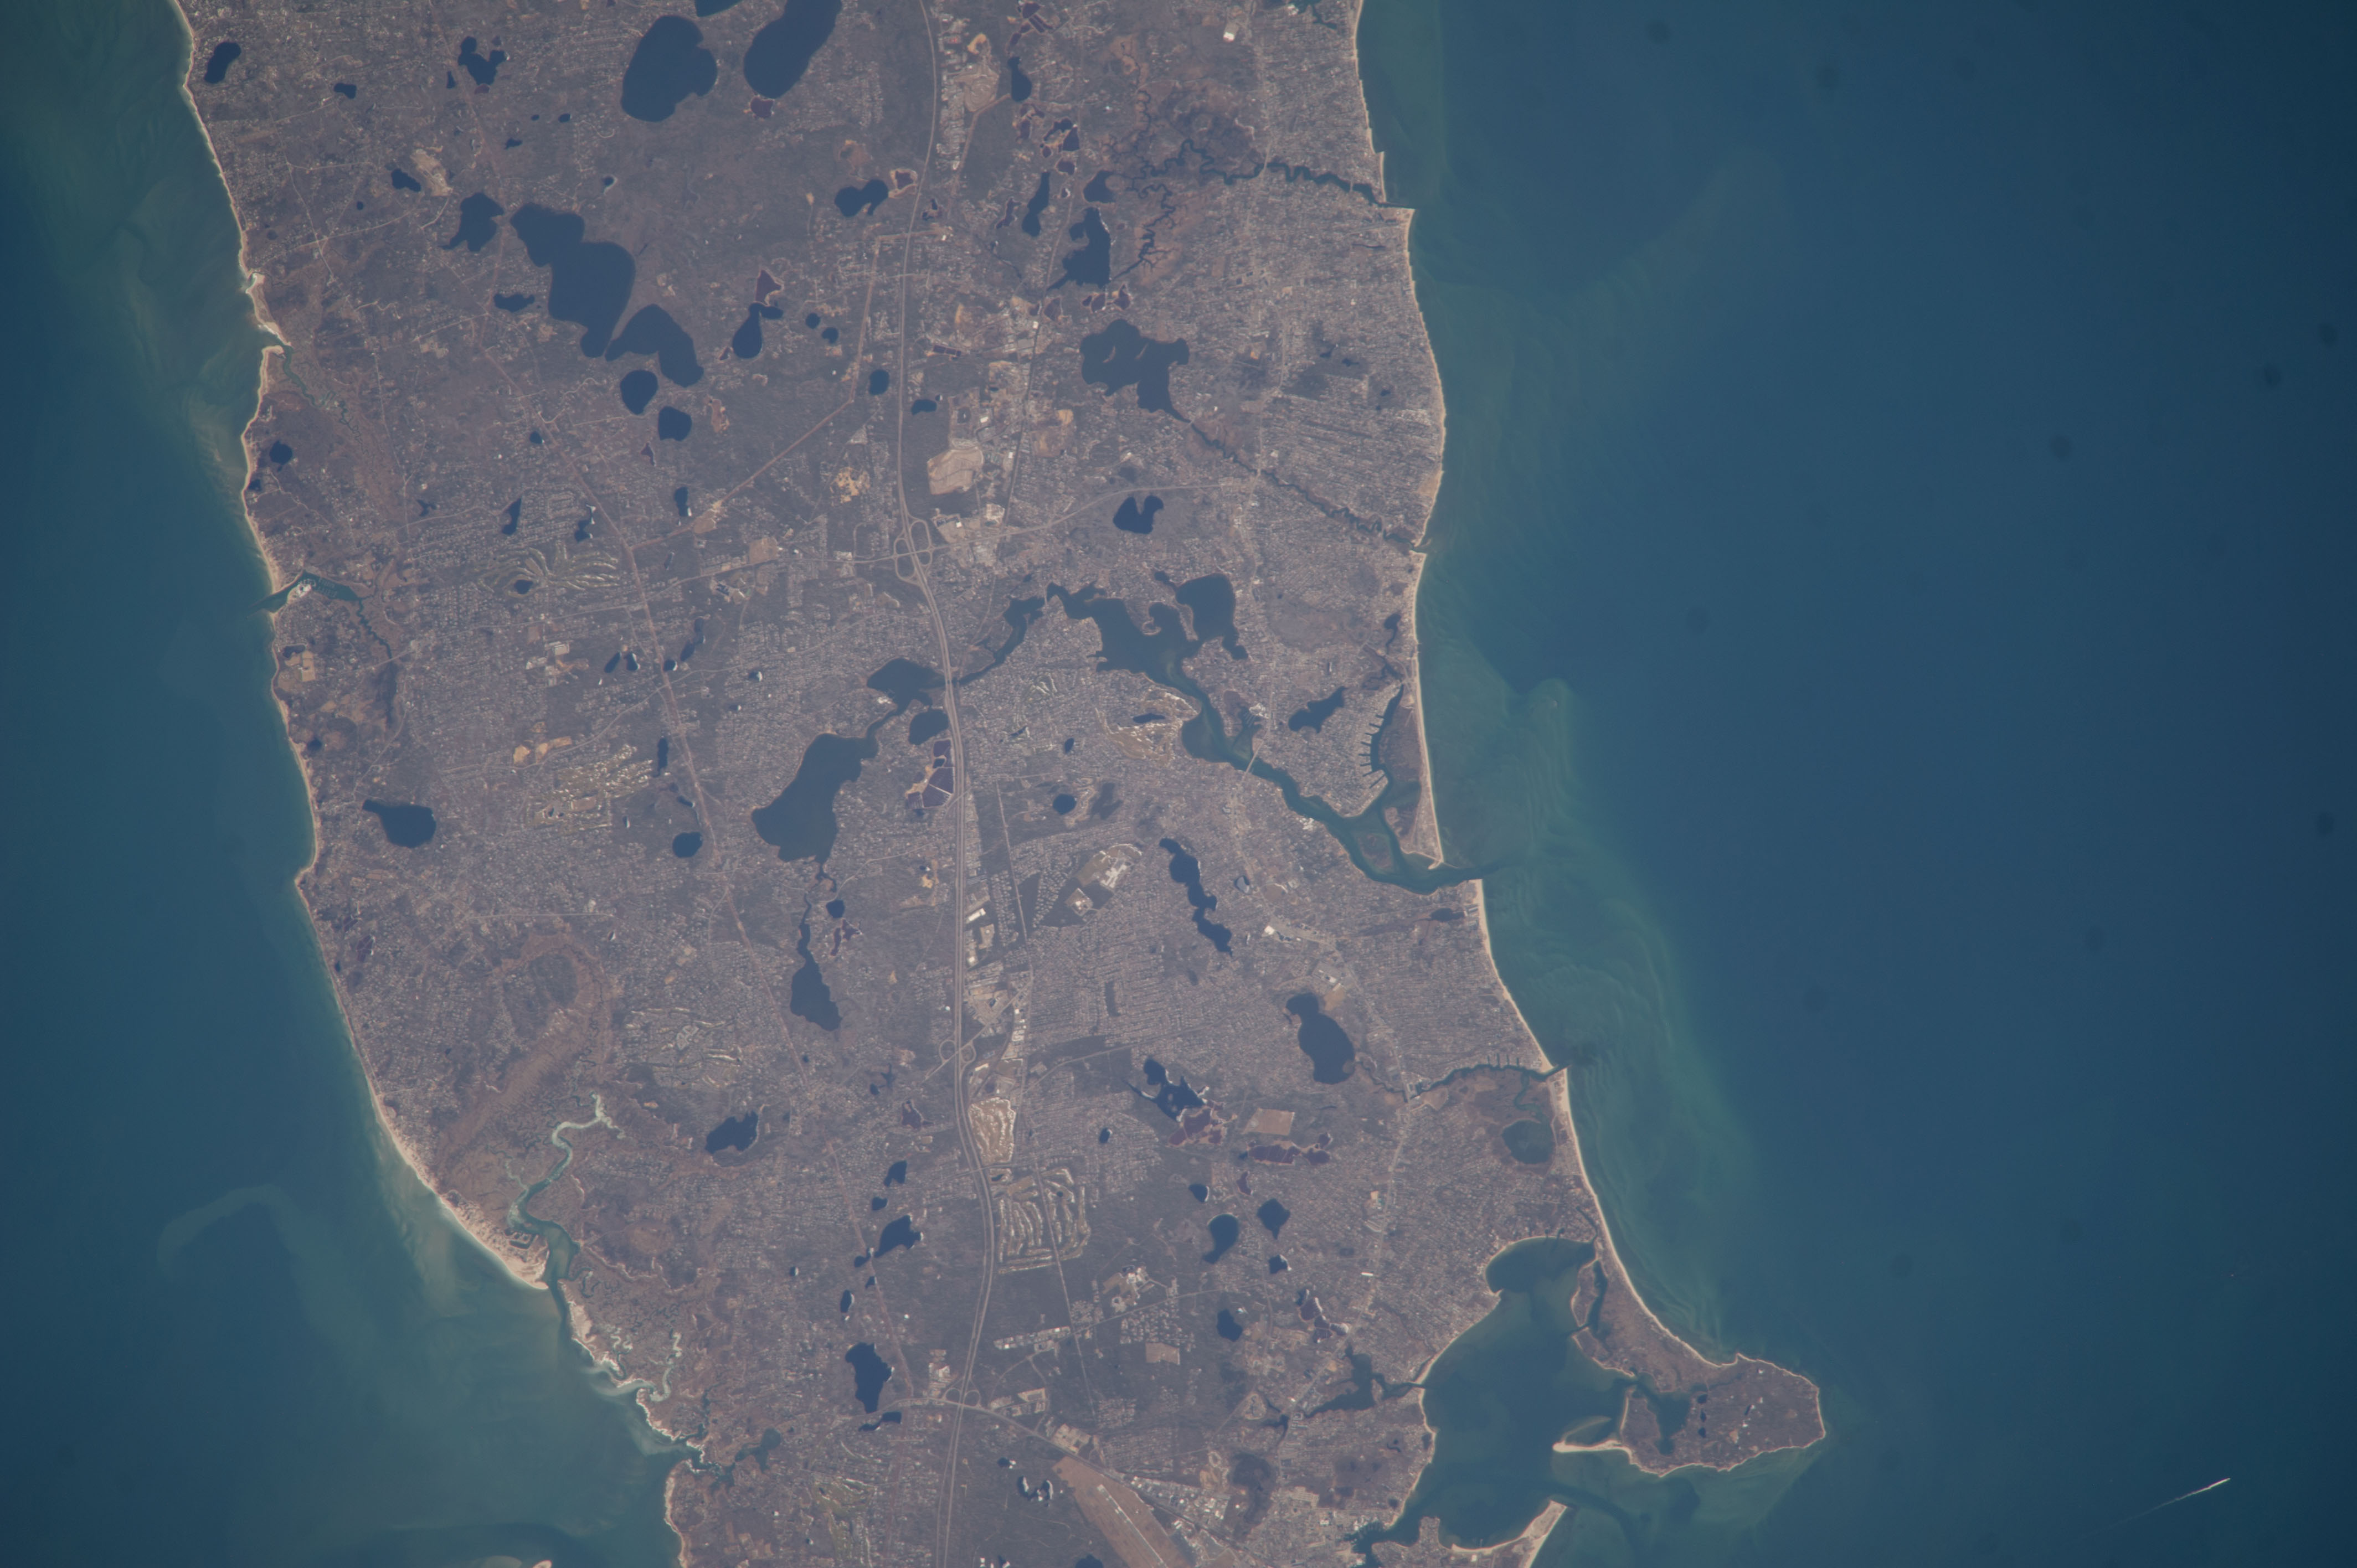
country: USA-MASSACHUSETTS
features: BASS RIVER, LEWIS BAY, BARNSTABLE MUNI APT (HYA), HYANNIS, MA 02601,NANTUCKET SOUND, CAPE COD BAY, LEWIS BAY, HYANNIS PORT, US-6, BASS RIVER, FOLLINS POND, UPPER MILLPOND, LONG POND, SEYMOUR POND, HINKLEYS POND, SCARGO LAKE,BASS RIVER, CAPE COD, MASSACHUSETTS, USA,CAPE COD, CAPE CODE BAY, E. MASSACHUSETTS, W. ATLANTIC OCEAN, USA, DENNIS, YARMOUTH. HYANNIS,USA-MASSACHUSETTS, LEWIS B., HYANNIS CY., CAPE CODE B., ATLANTIC O.,CAPE COD, WEST YARMOUTH, USA, 41.67, -70.20,YARMOUTH MA, SOUTH YARMOUTH MA, DENNIS PORT MA, LEWIS BAY, BASS RIVER, FOLLINS POND, UPPER MILLPOND, SWAN POND,CAPE COD MA
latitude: 41.7
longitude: -70.2
